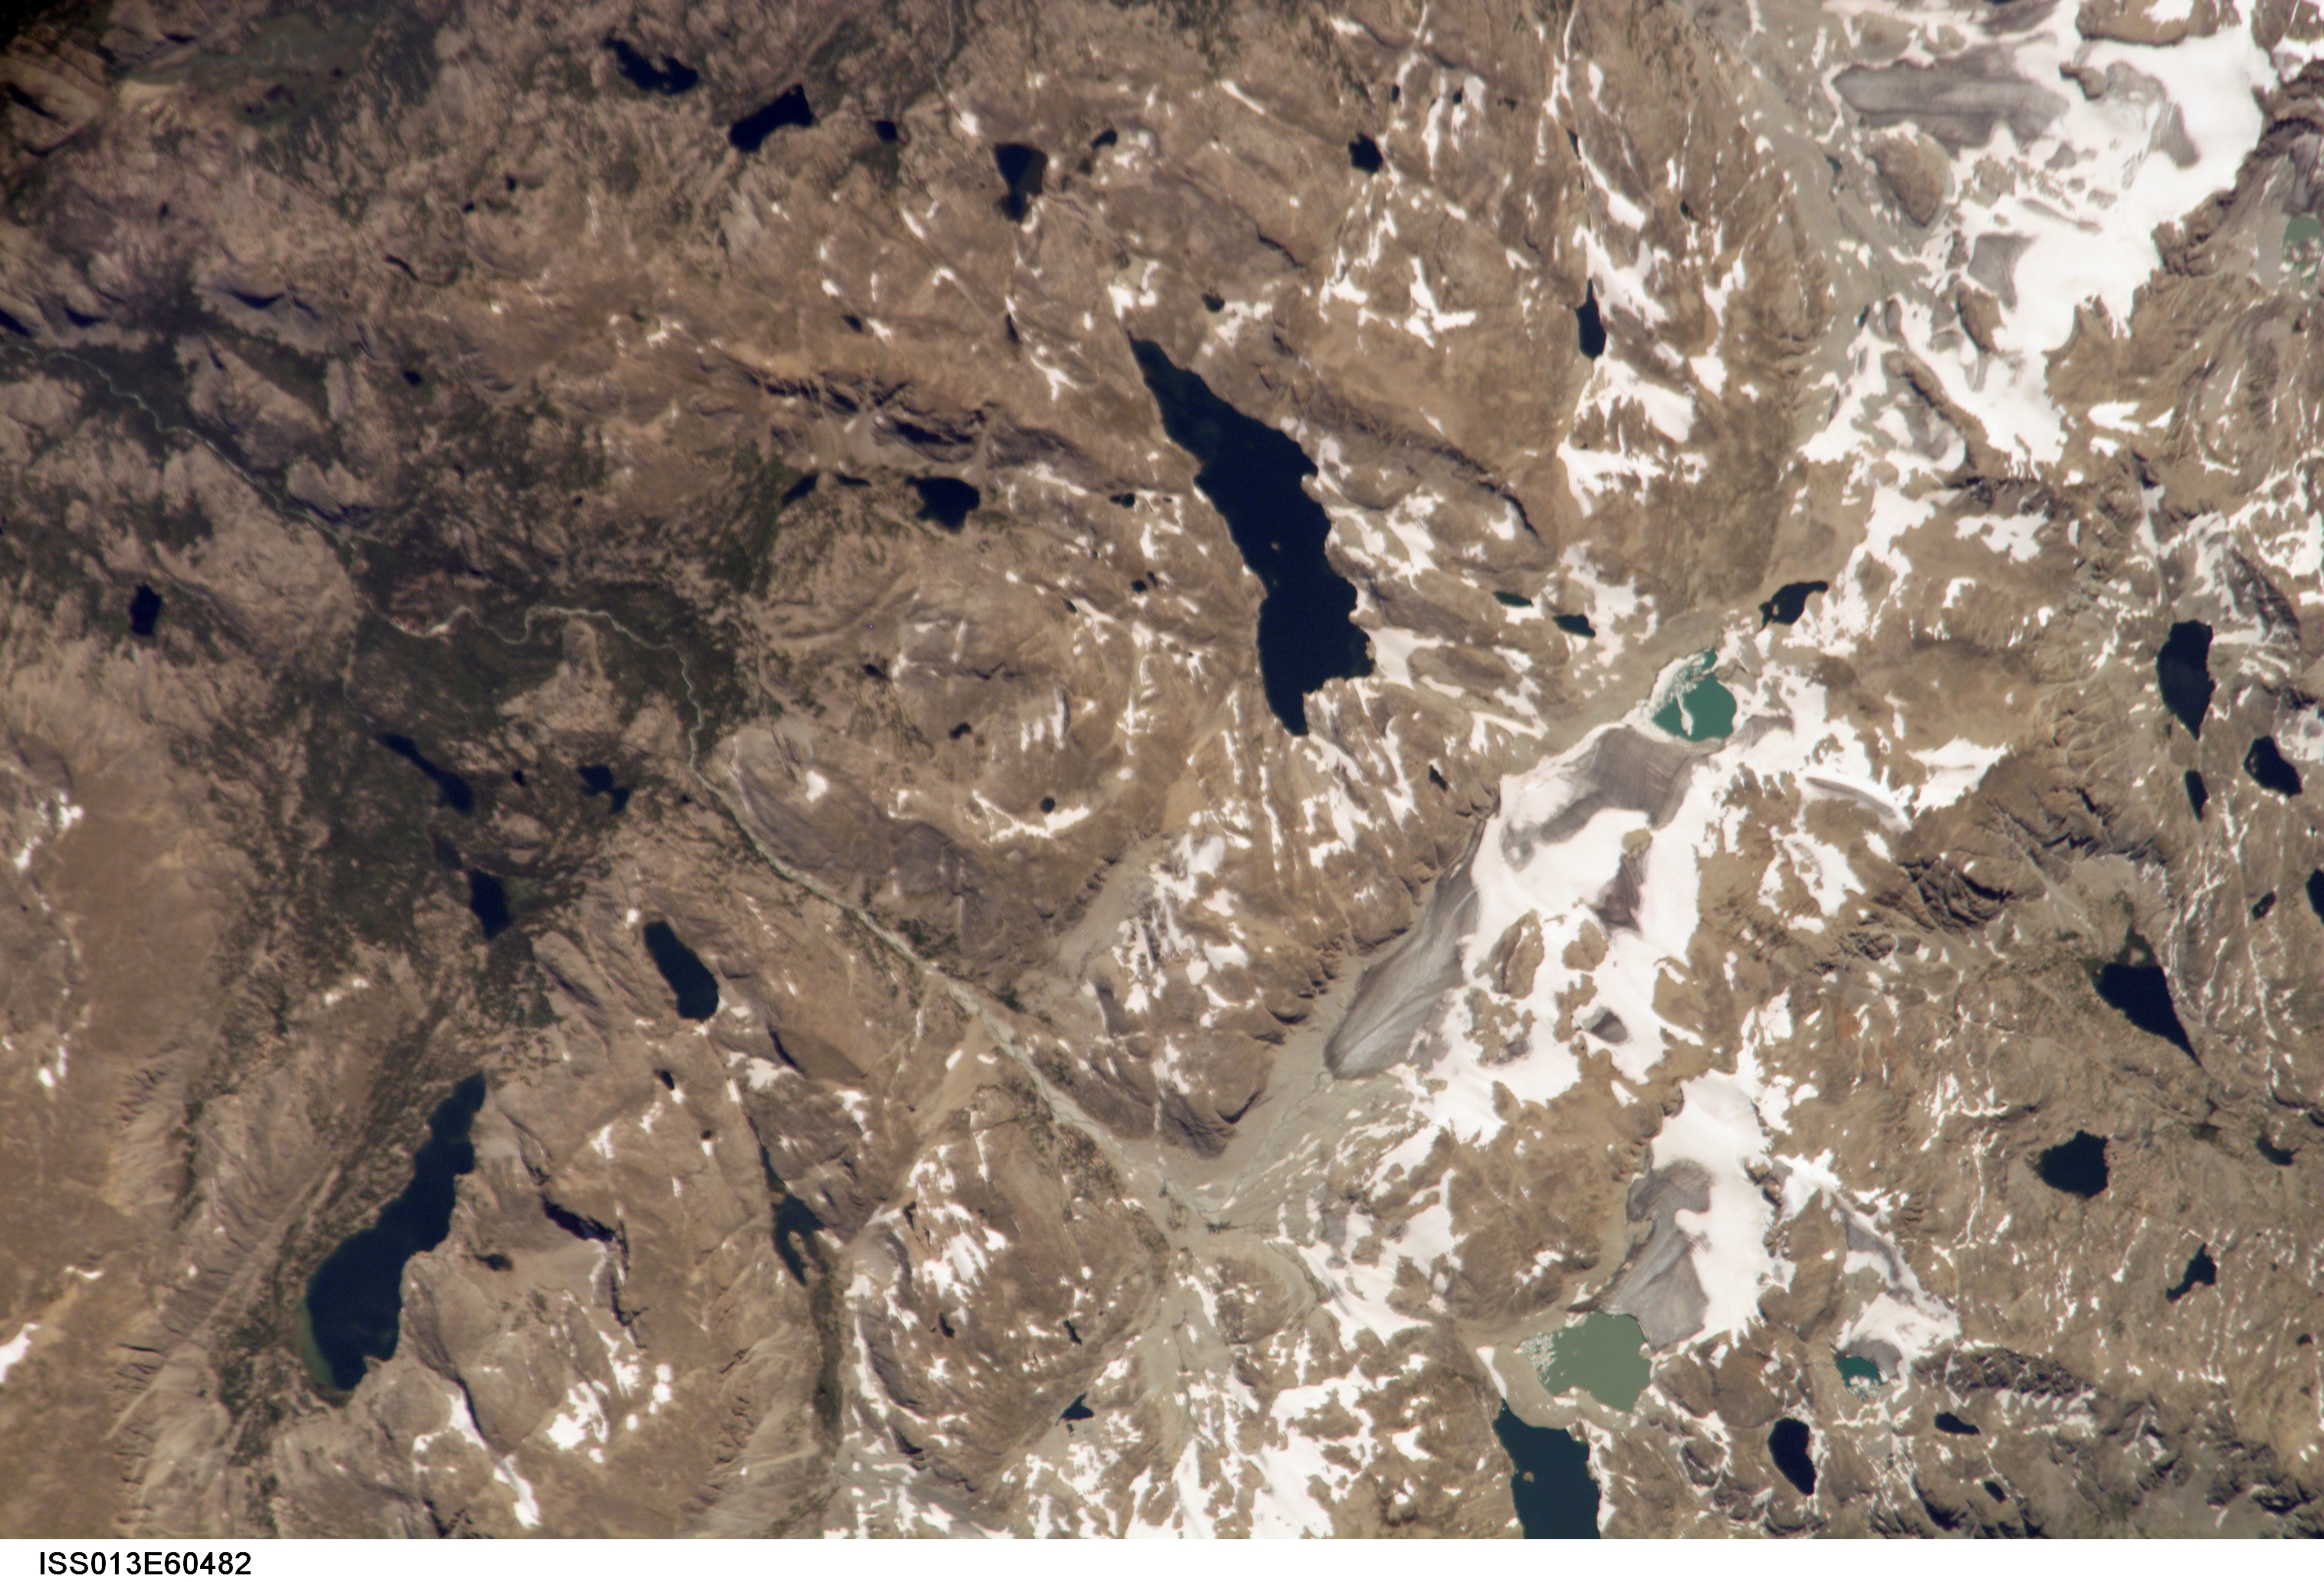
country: USA-WYOMING
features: WIND RIVER RA., SMALL L., GL.
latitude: 43.3
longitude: -109.7
